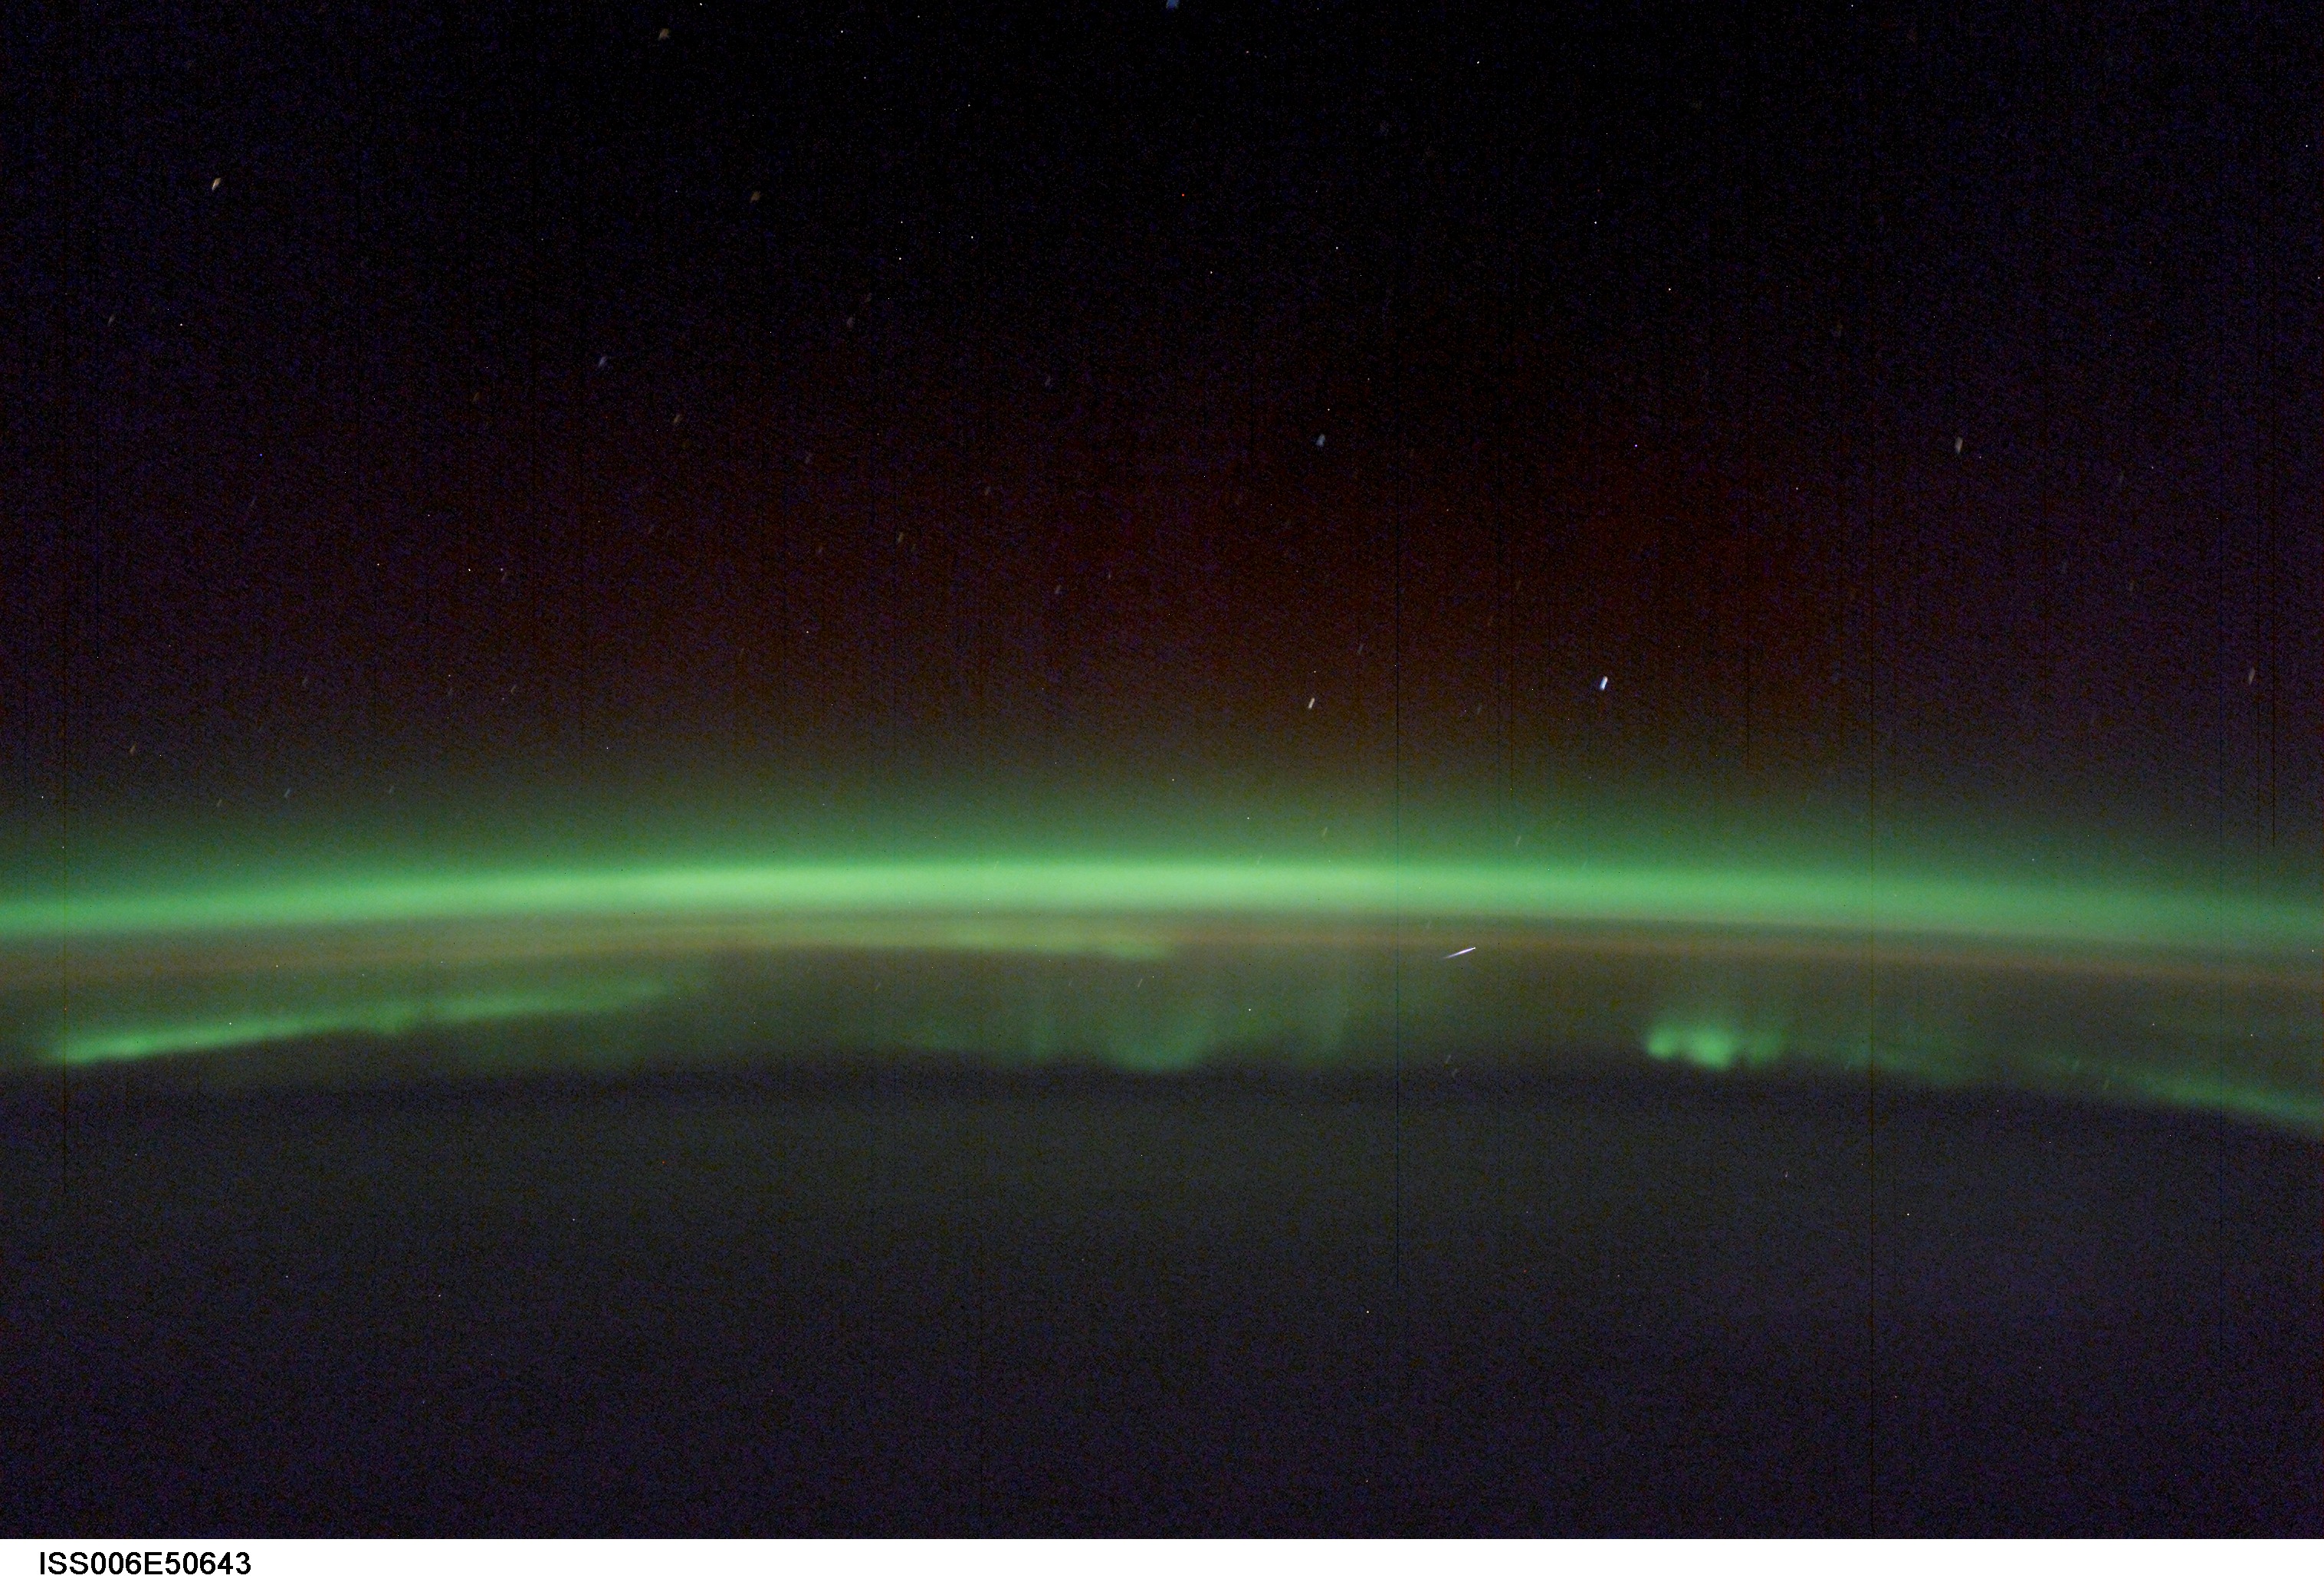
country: AURORA
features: AURORA AUSTRALIS, STARS
